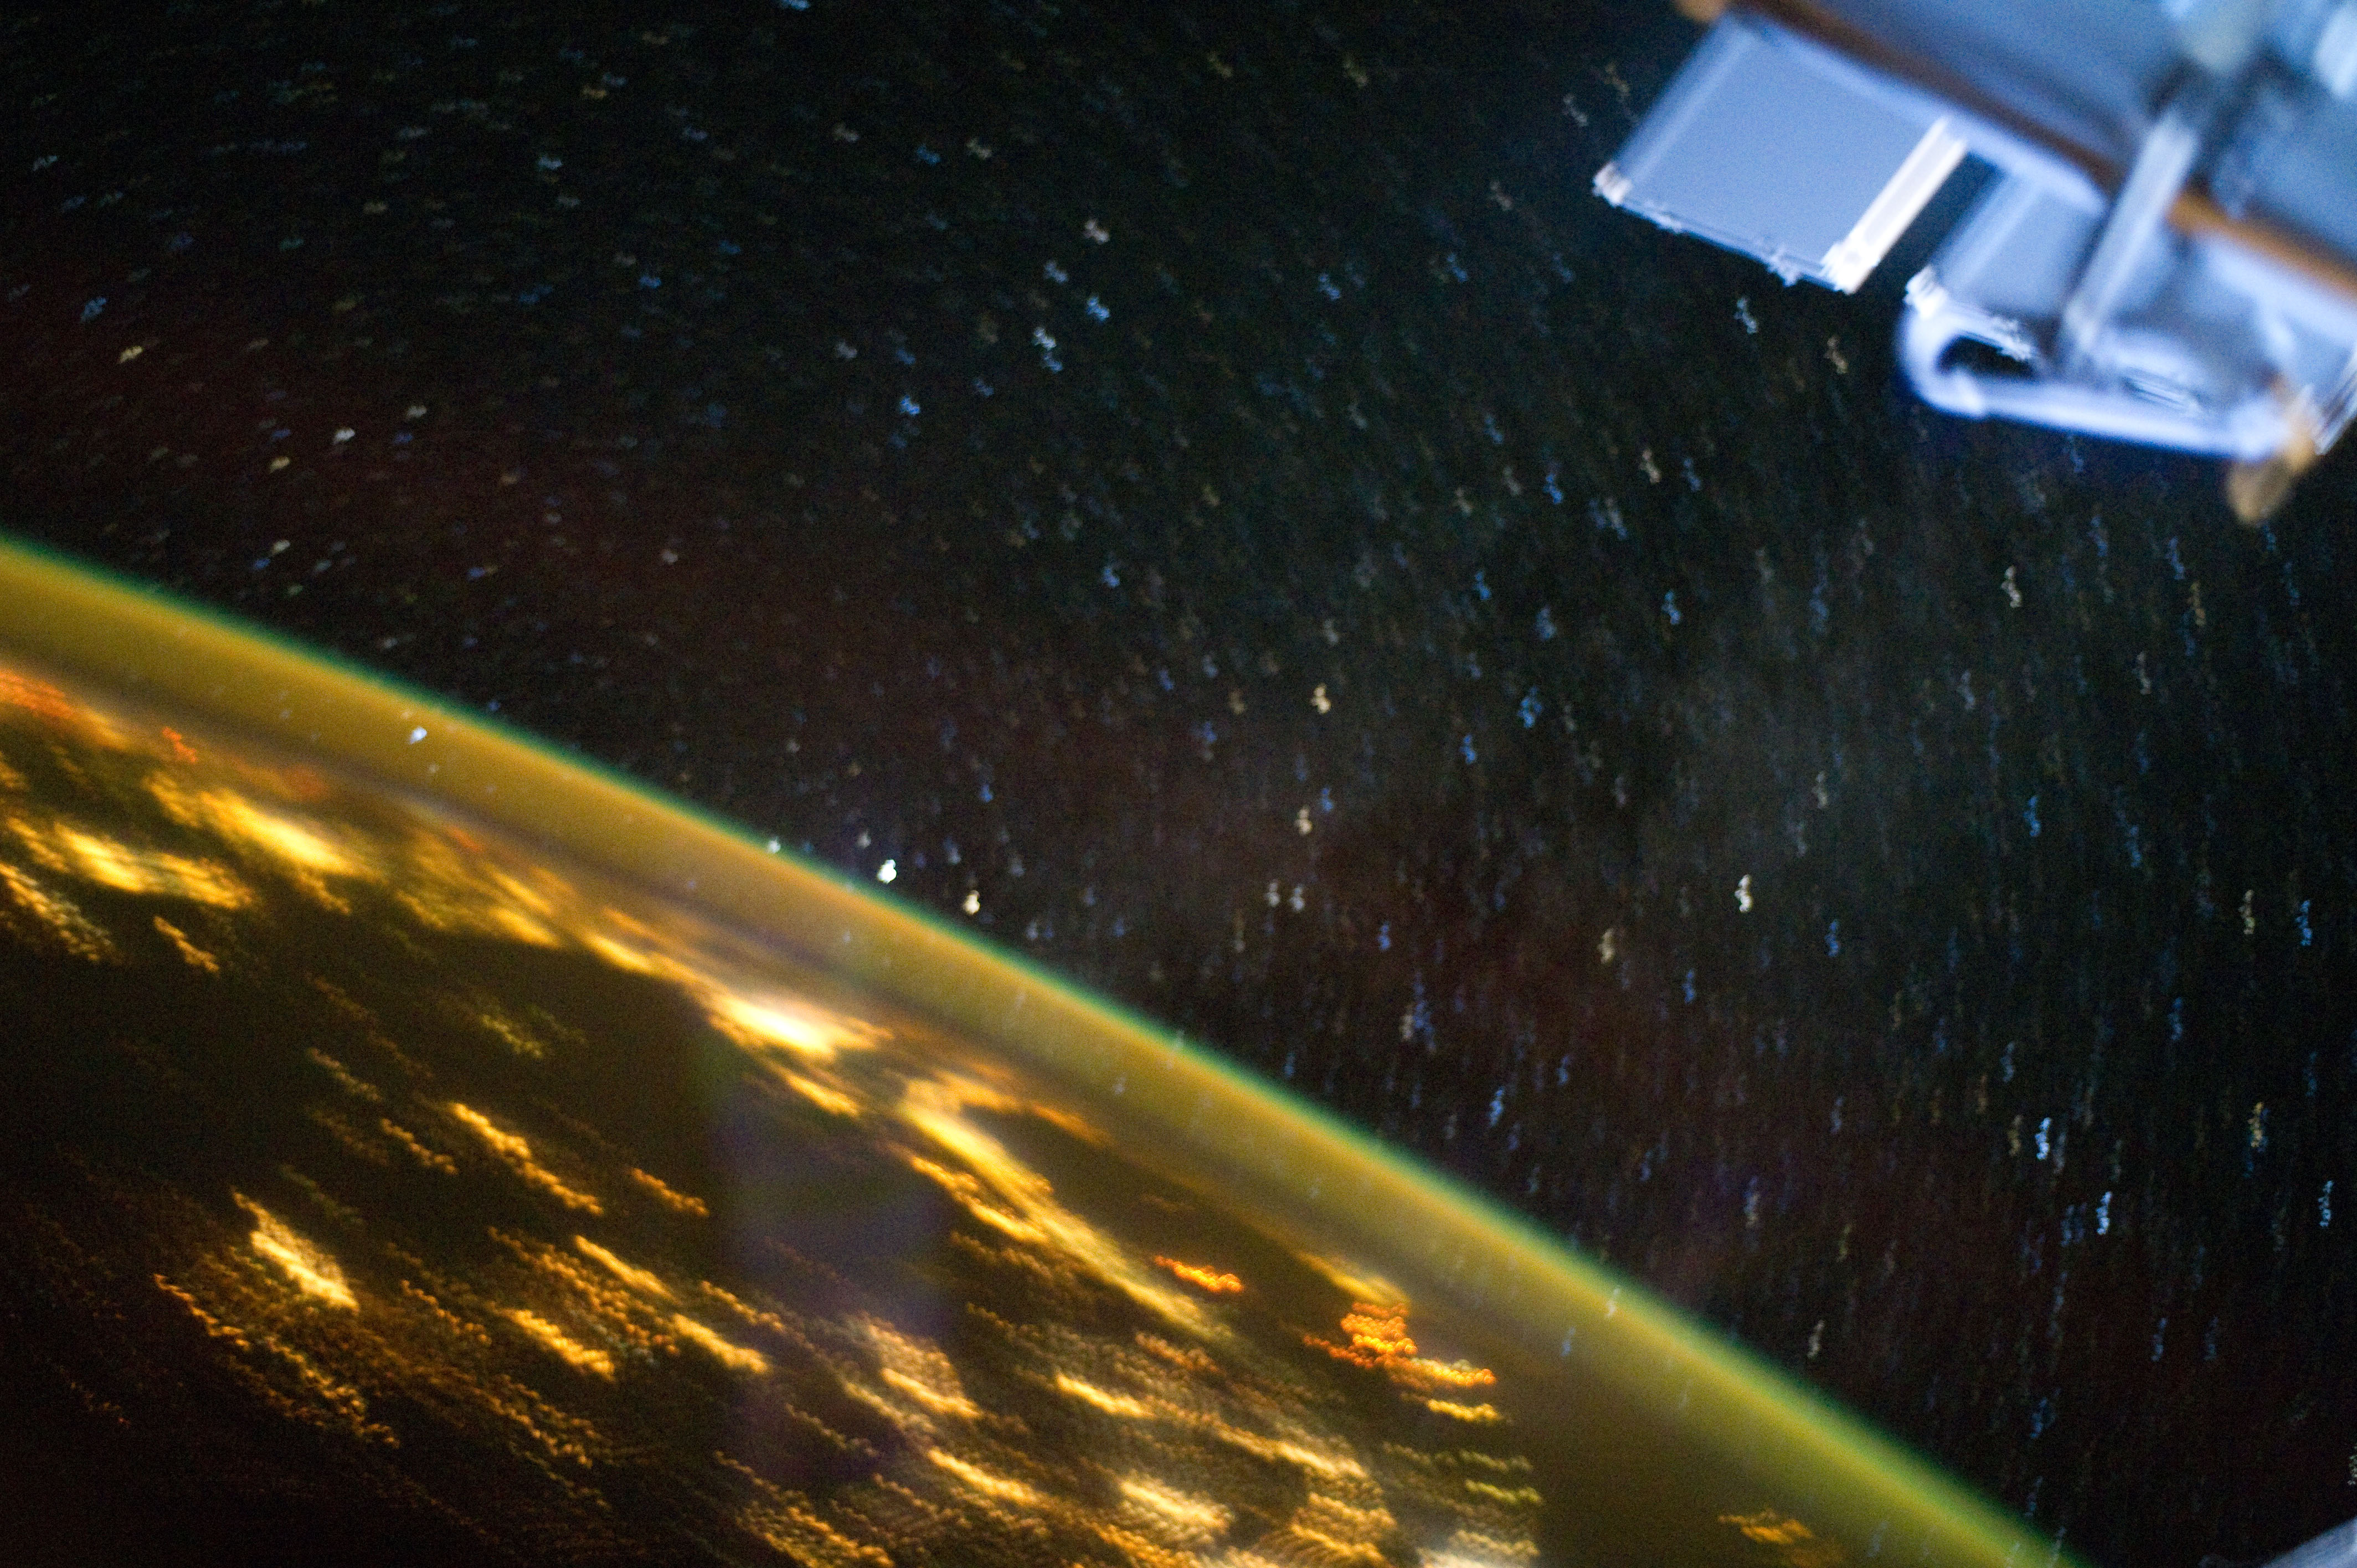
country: ASIA
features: PAN-ATMOSPHERIC LIMB, AIRGLOW, CITIES AT NIGHT, STARS, ISS, BLURRED
